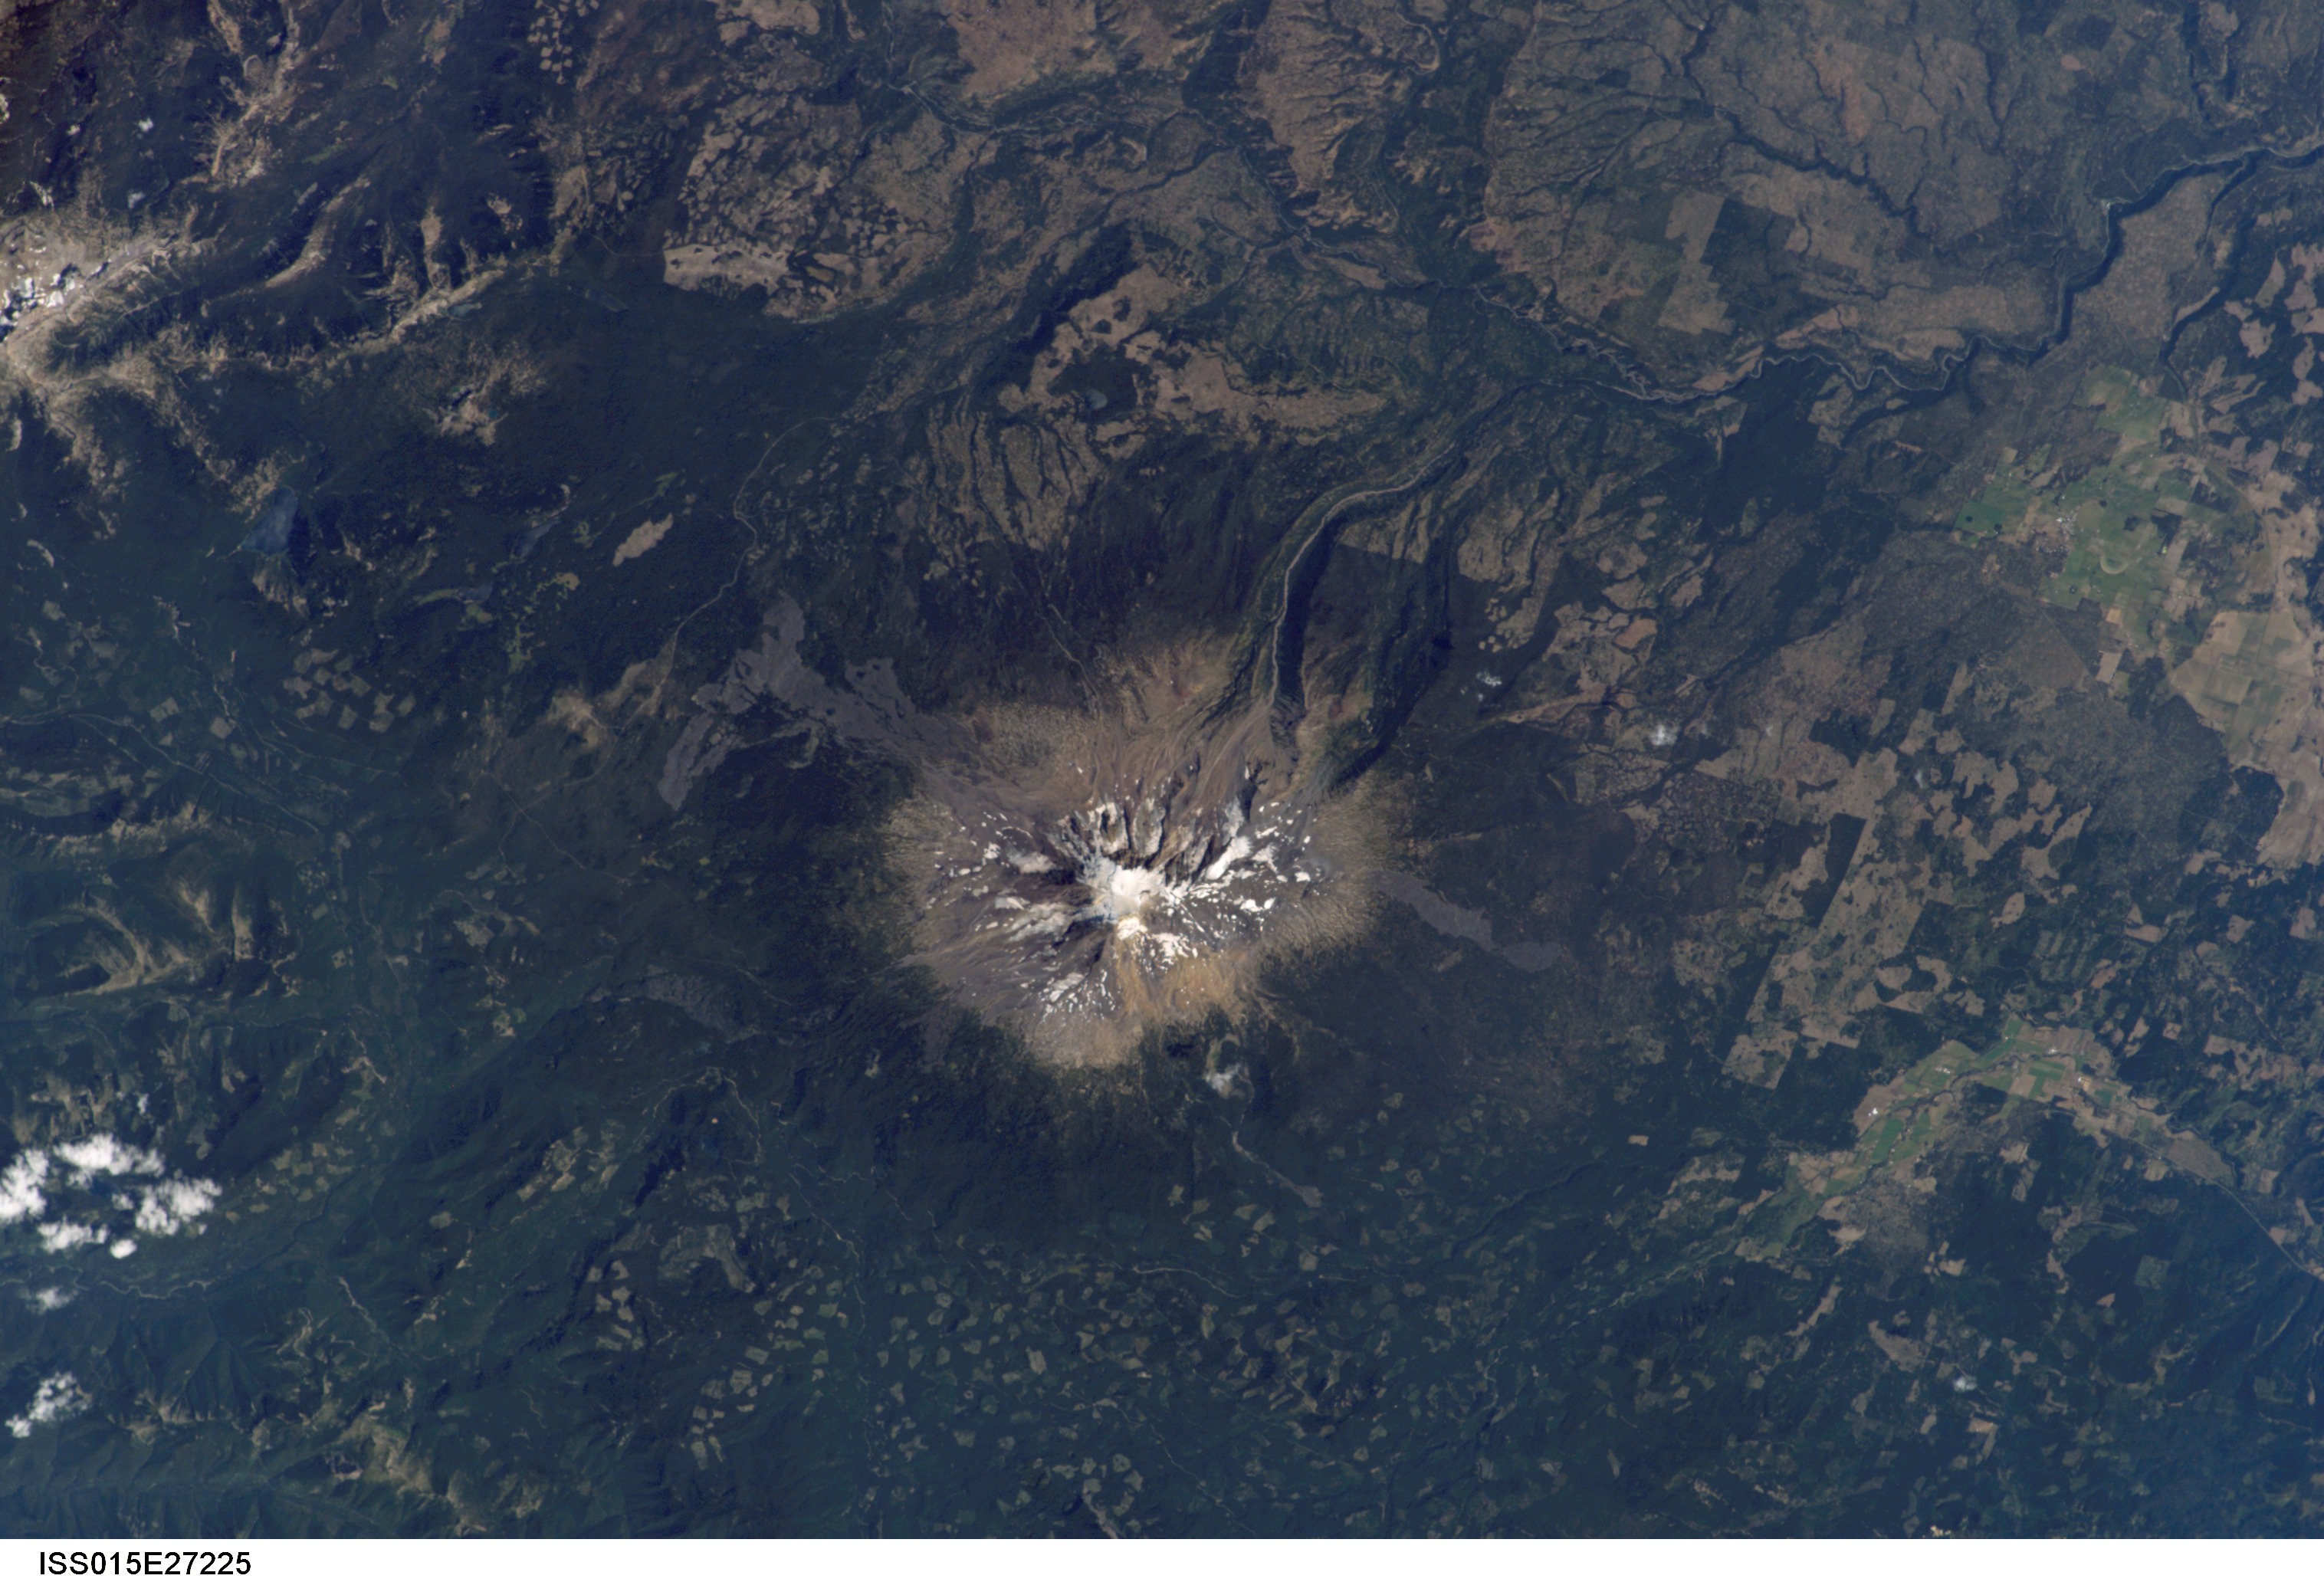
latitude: 46.2
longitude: -121.5
